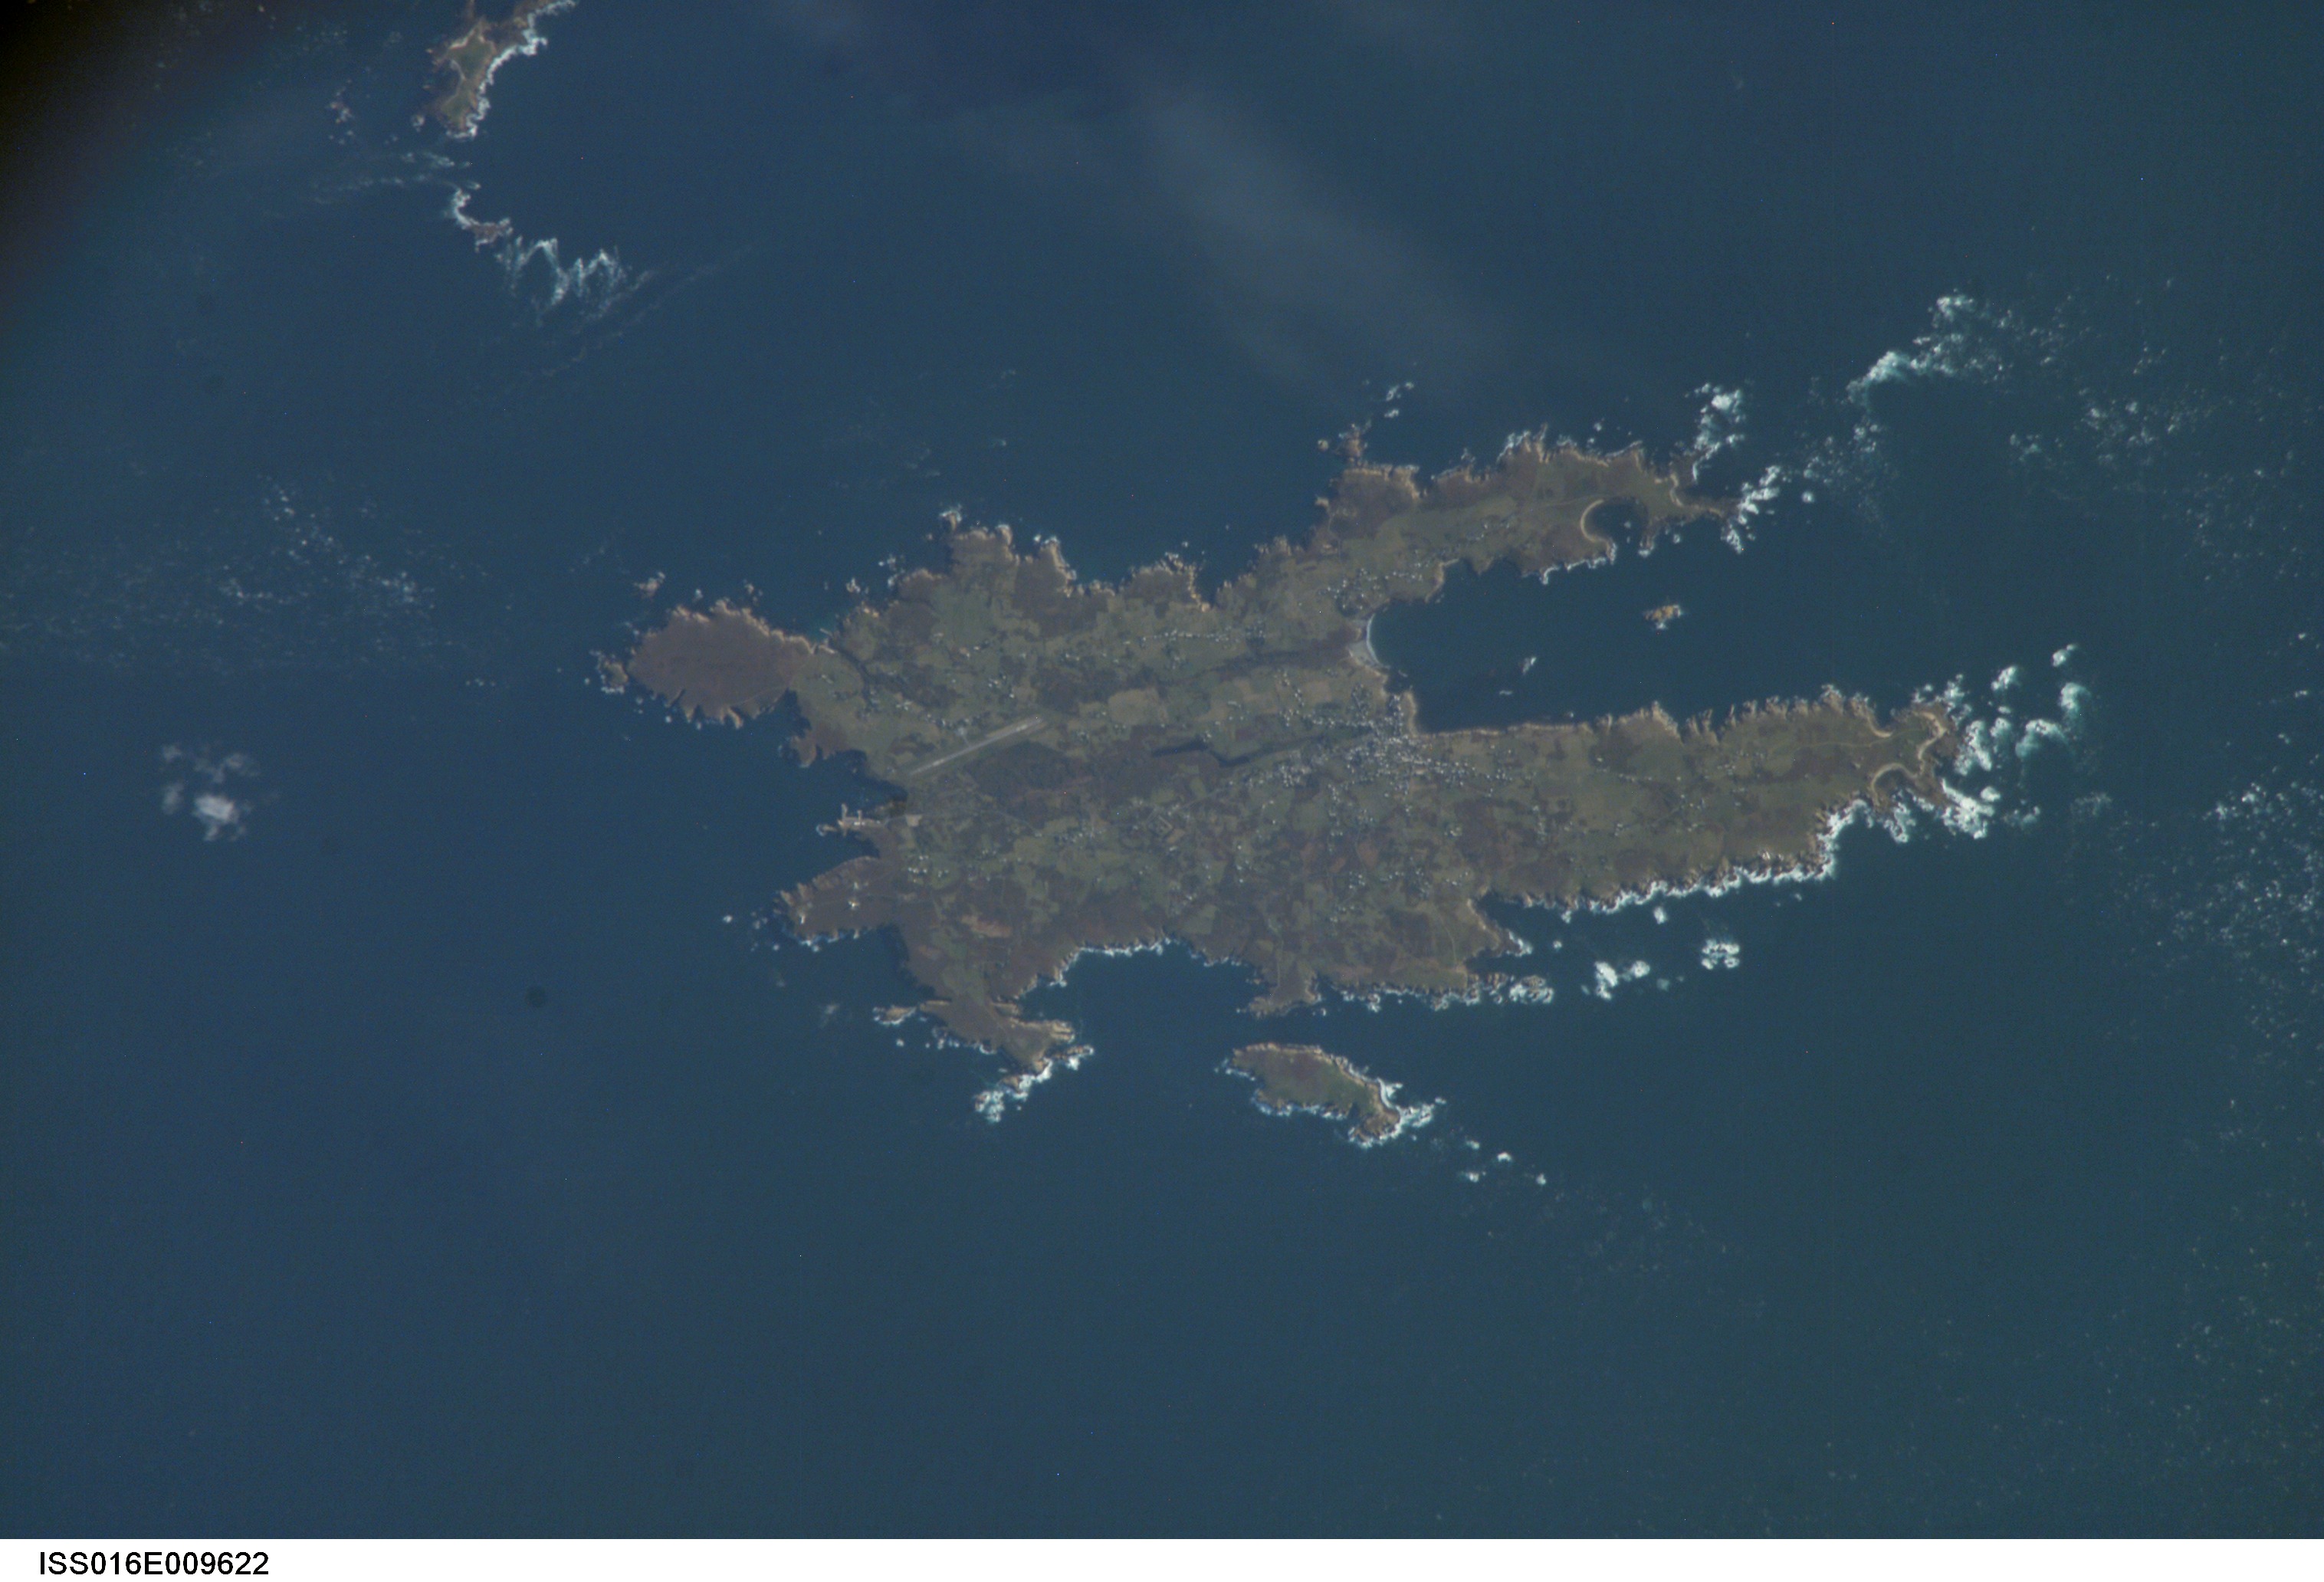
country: FRANCE
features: OUESSANT I., ENGLISH CHANNEL
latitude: 48.5
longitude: -5.1
